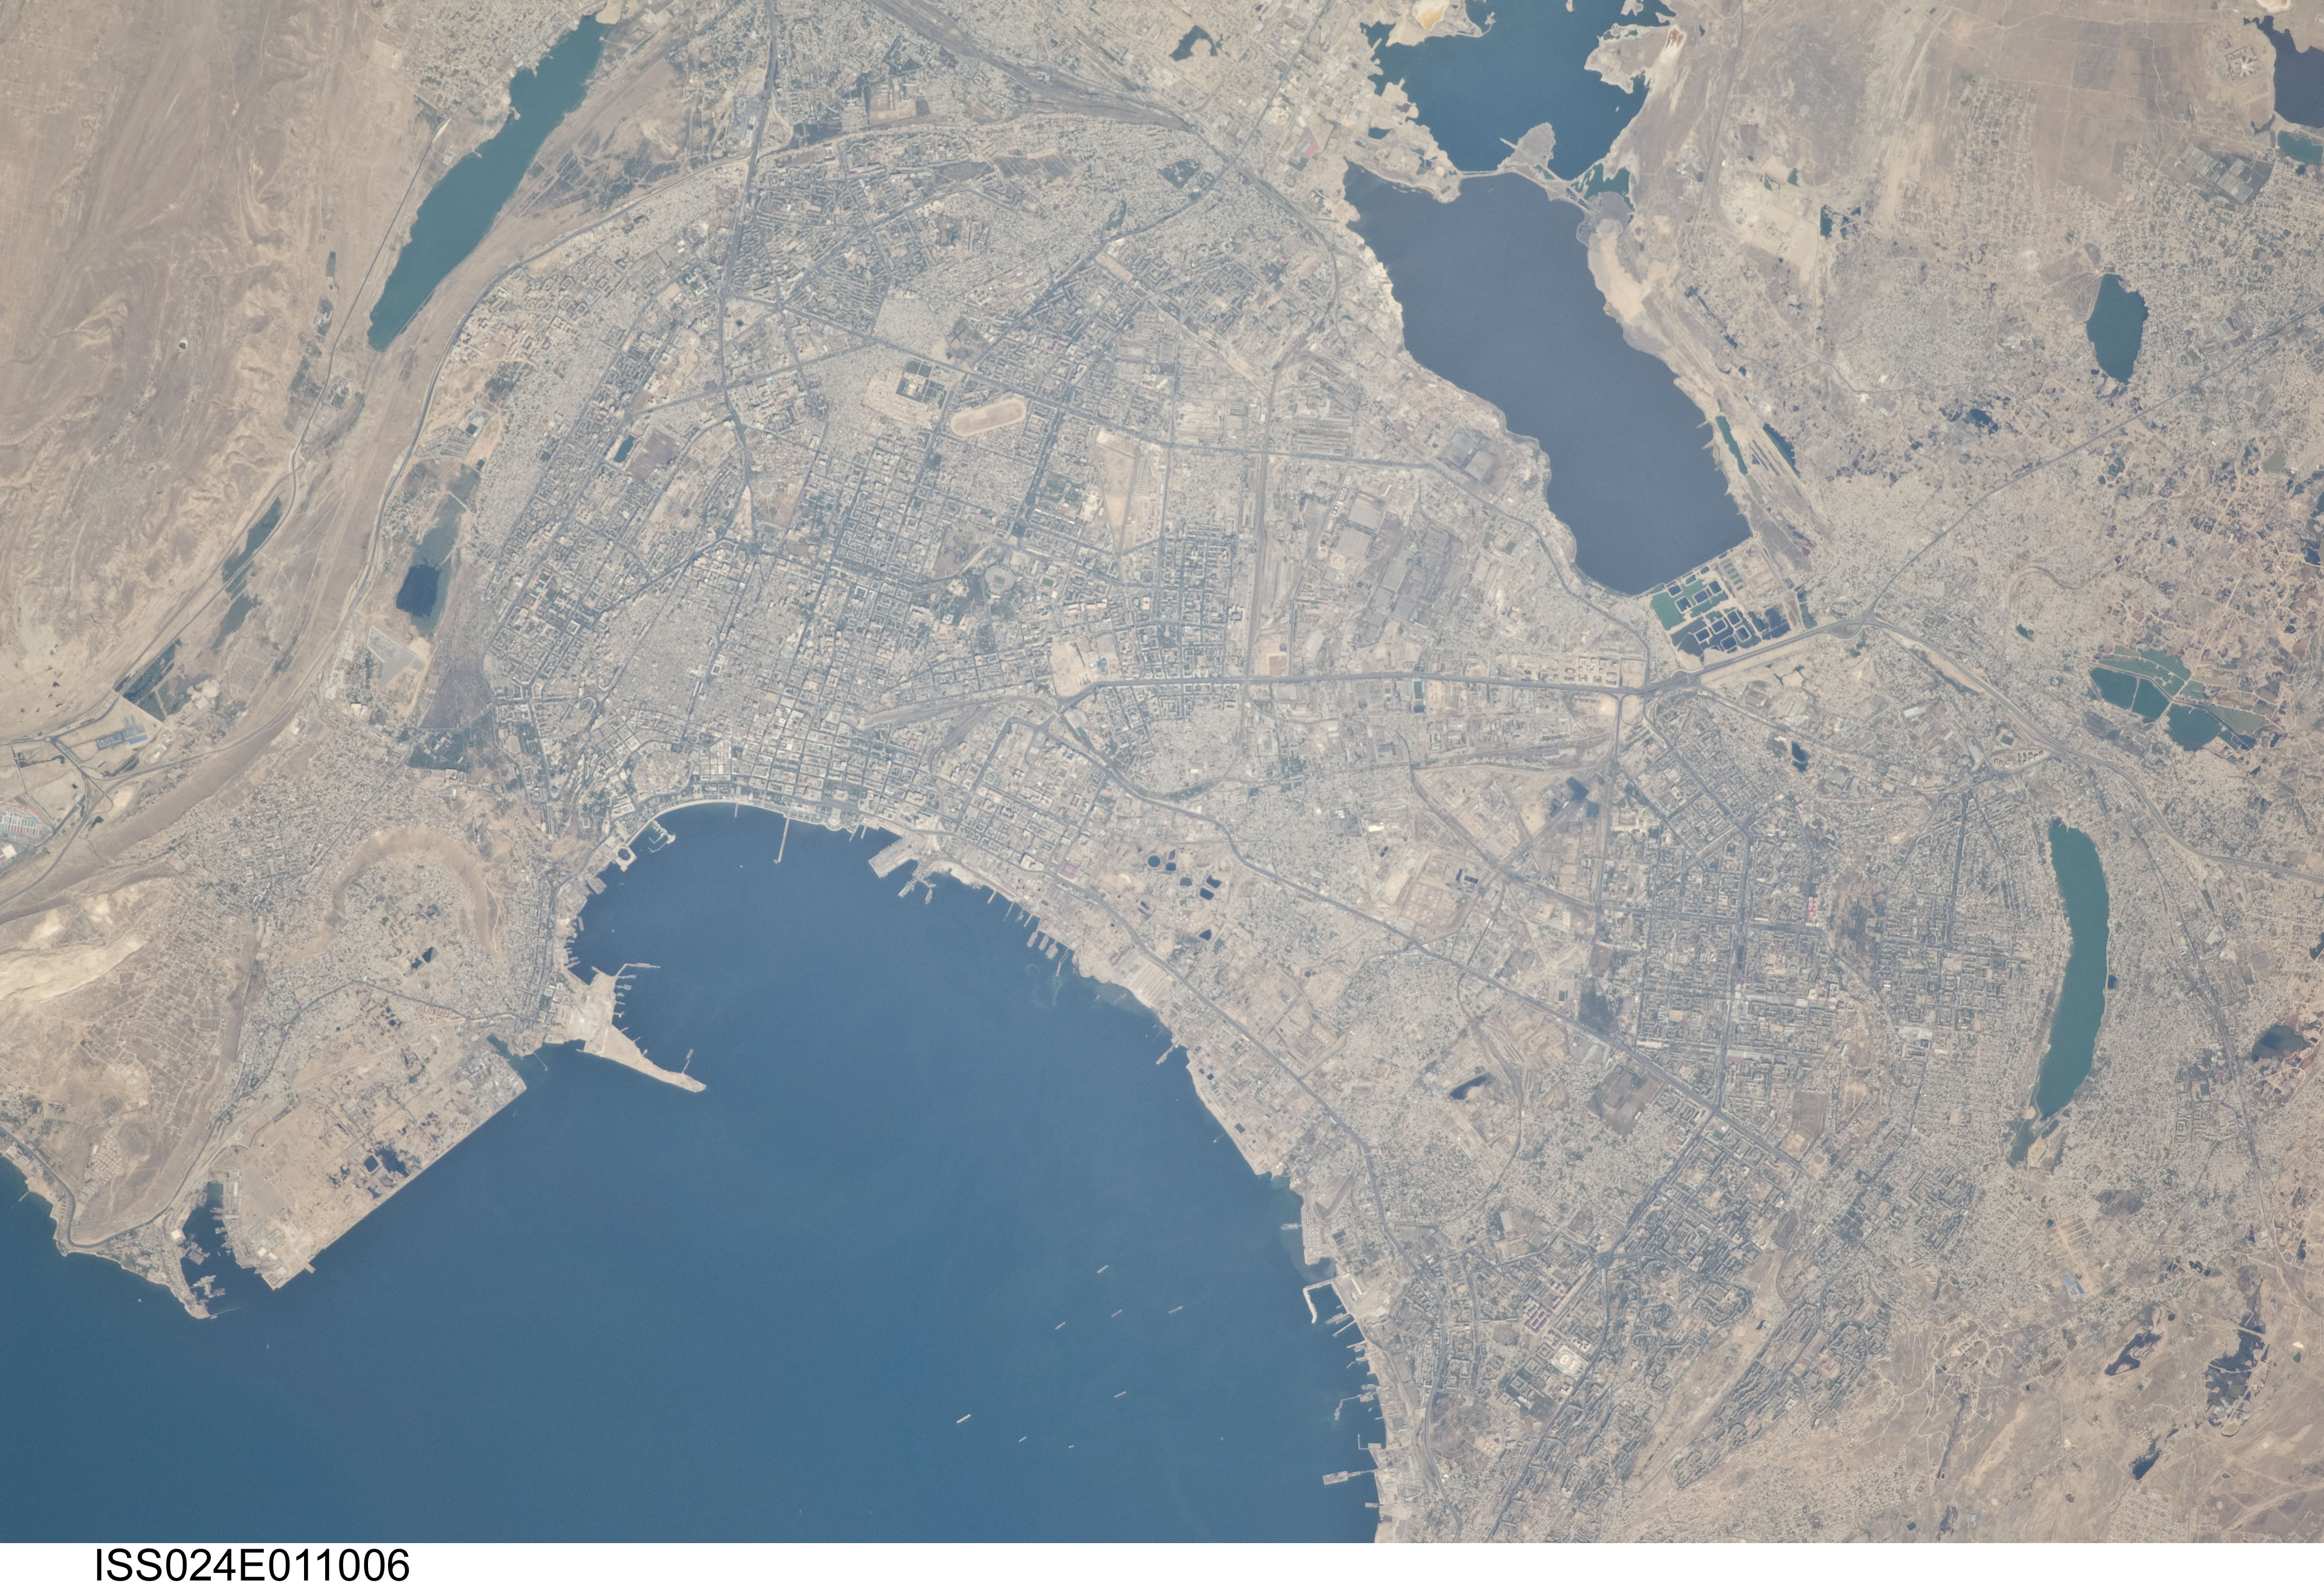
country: AZERBAIJAN
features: BAKU, LAKES, URBAN AREAS, HILLS, HARBOR FACILITIES, PLANTS, ROADS
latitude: 40.4
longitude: 49.9
